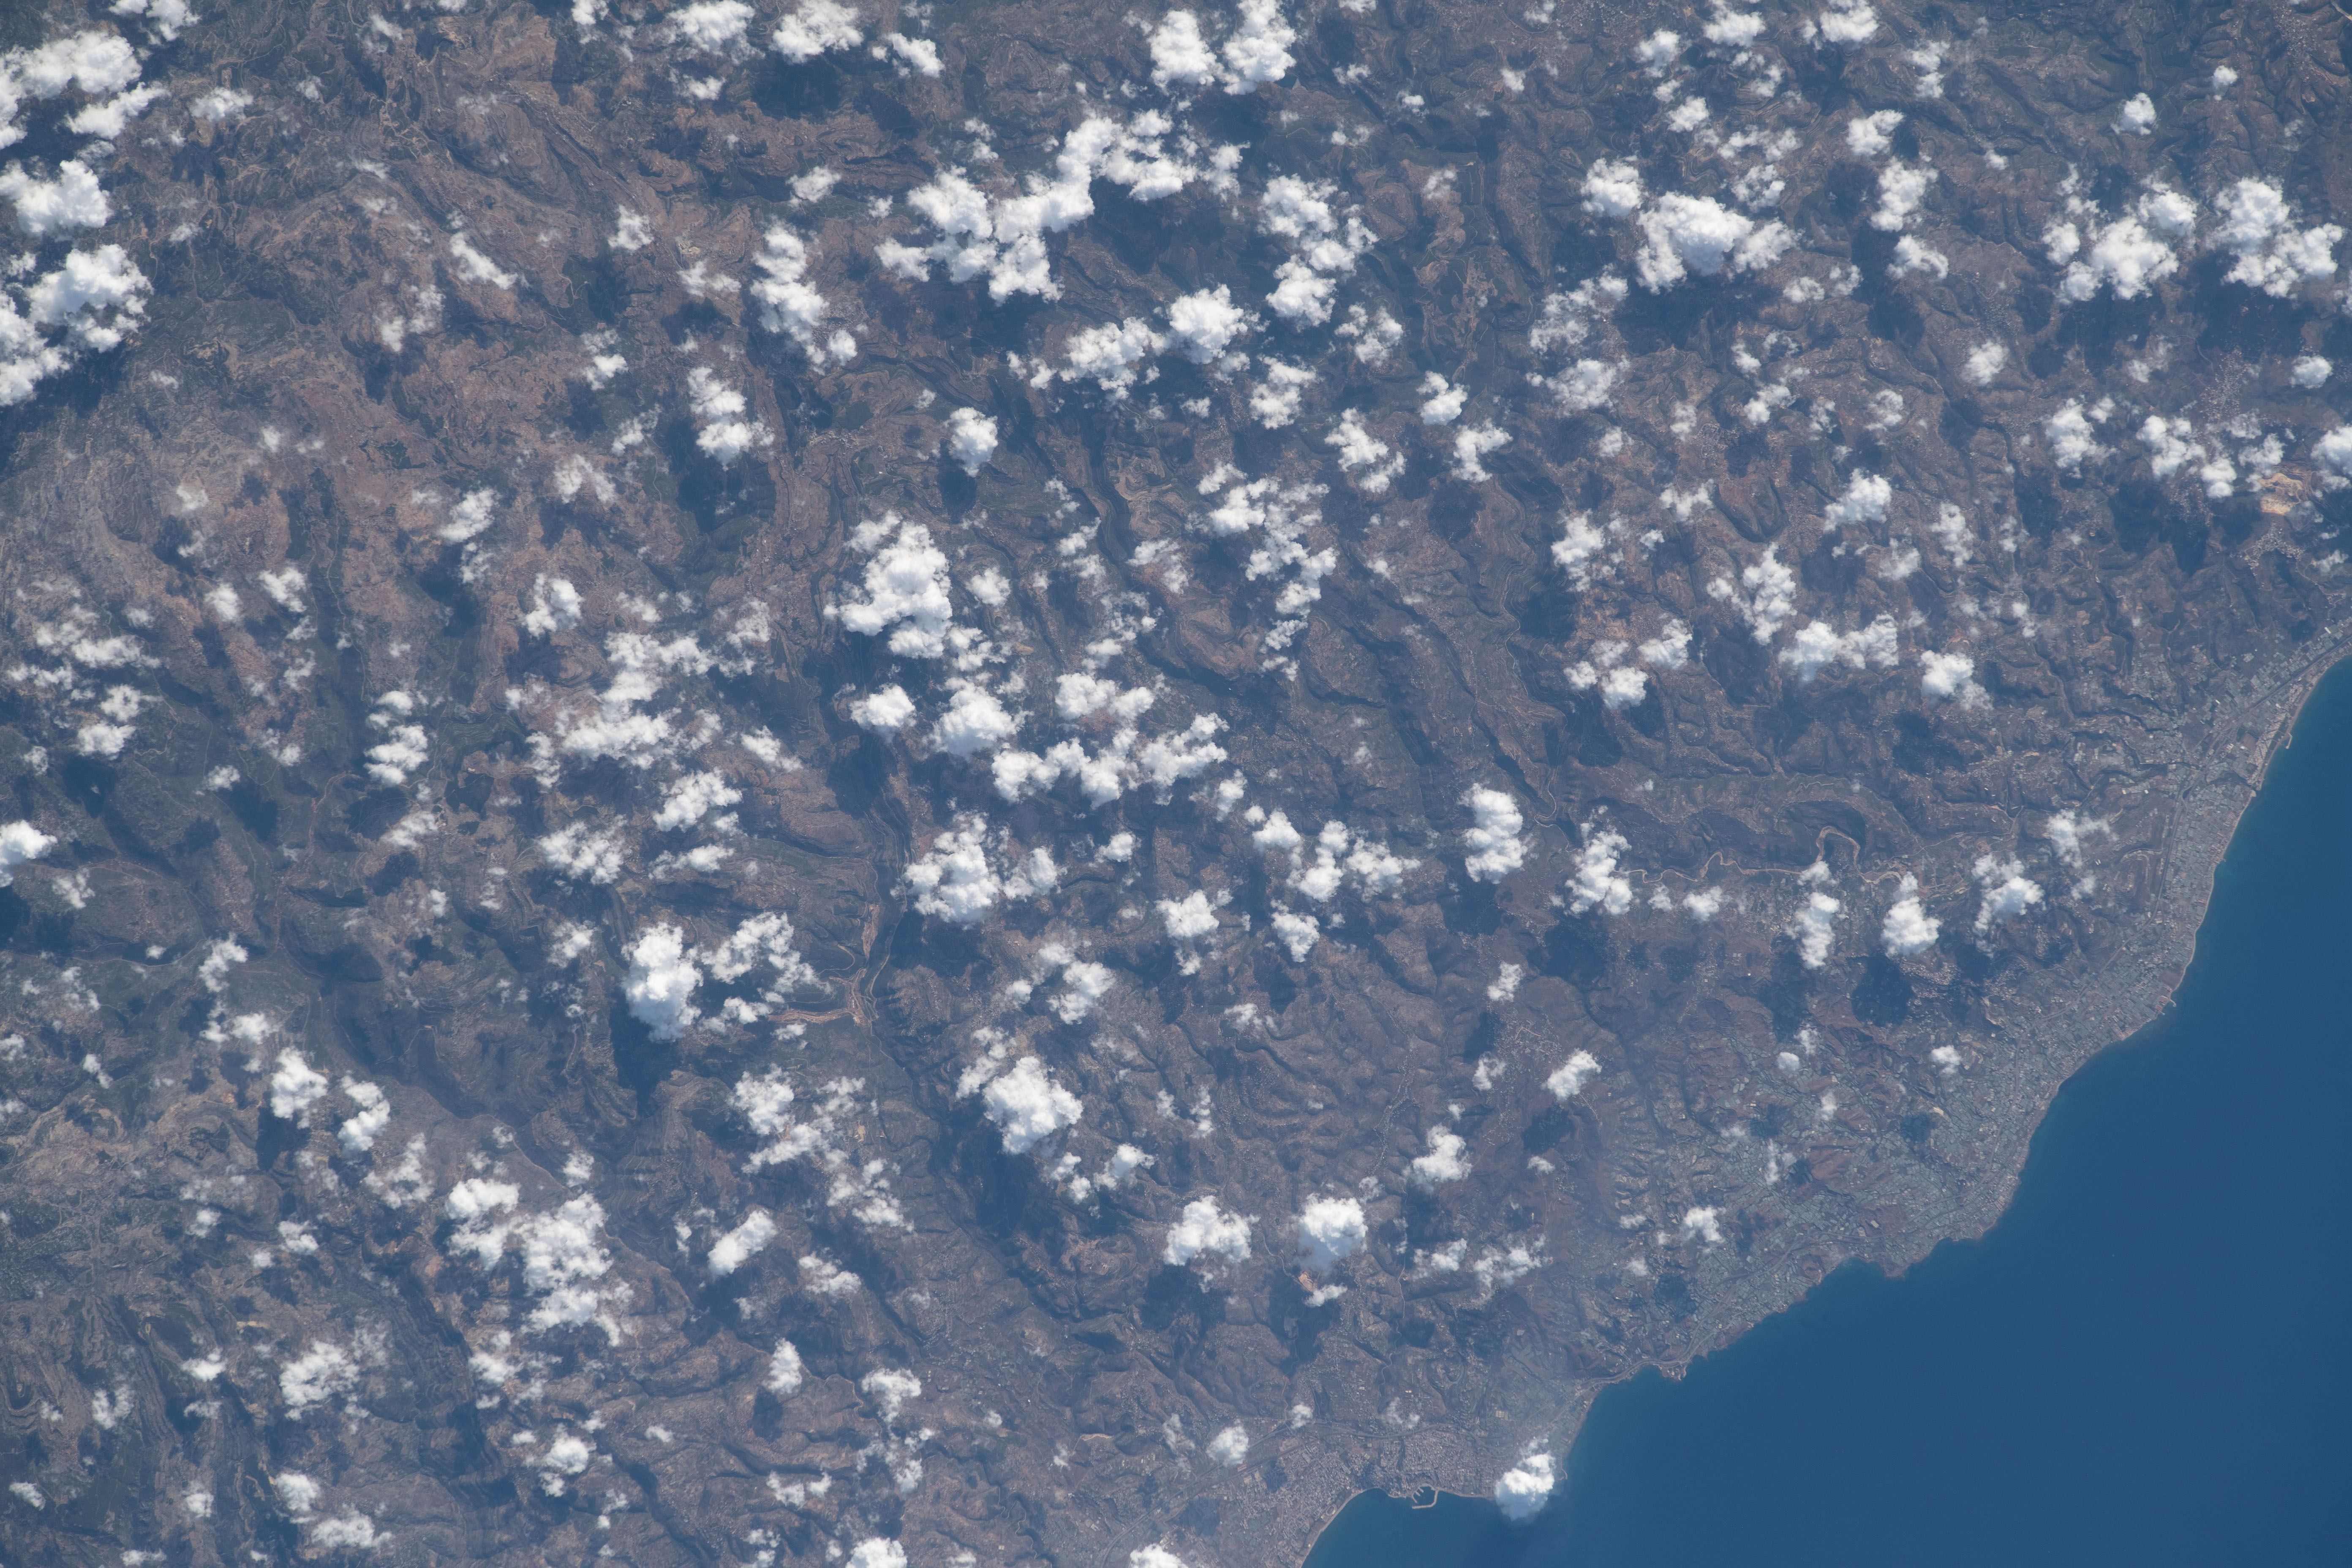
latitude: 35.1
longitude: 36.1
